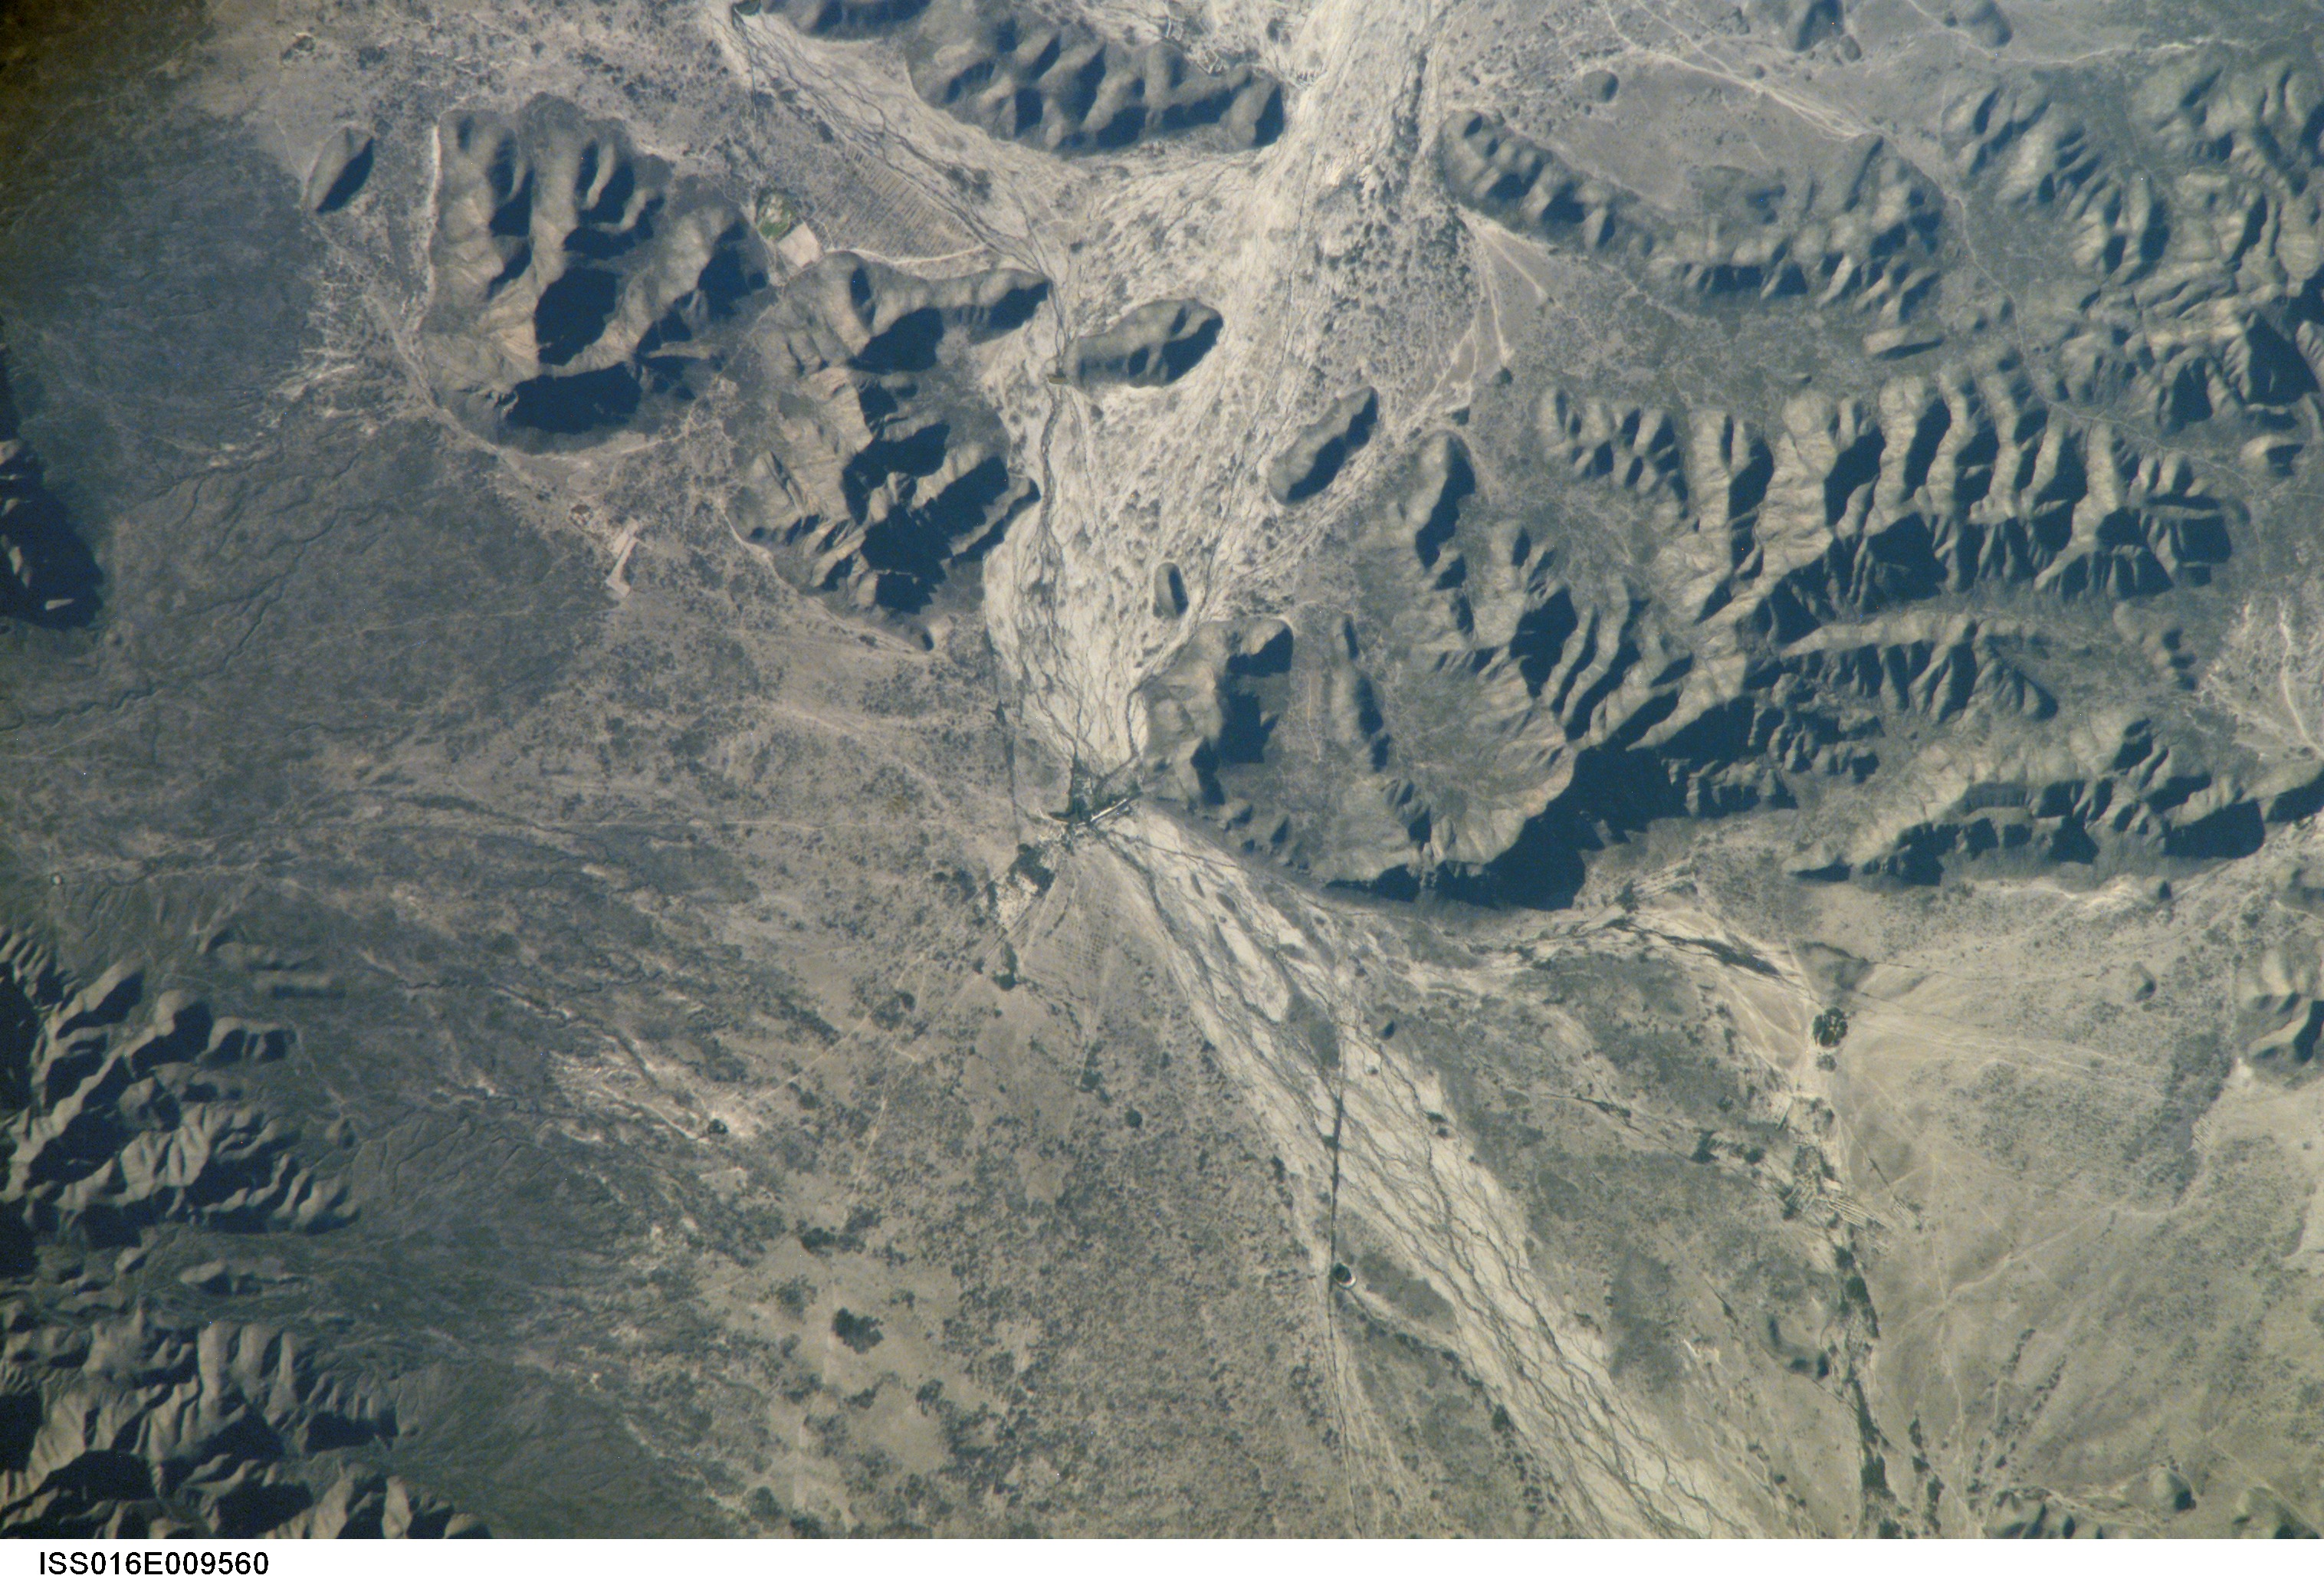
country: MEXICO
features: PRESA DE LOS ANGELES, DESERT
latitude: 25.1
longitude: -102.3
